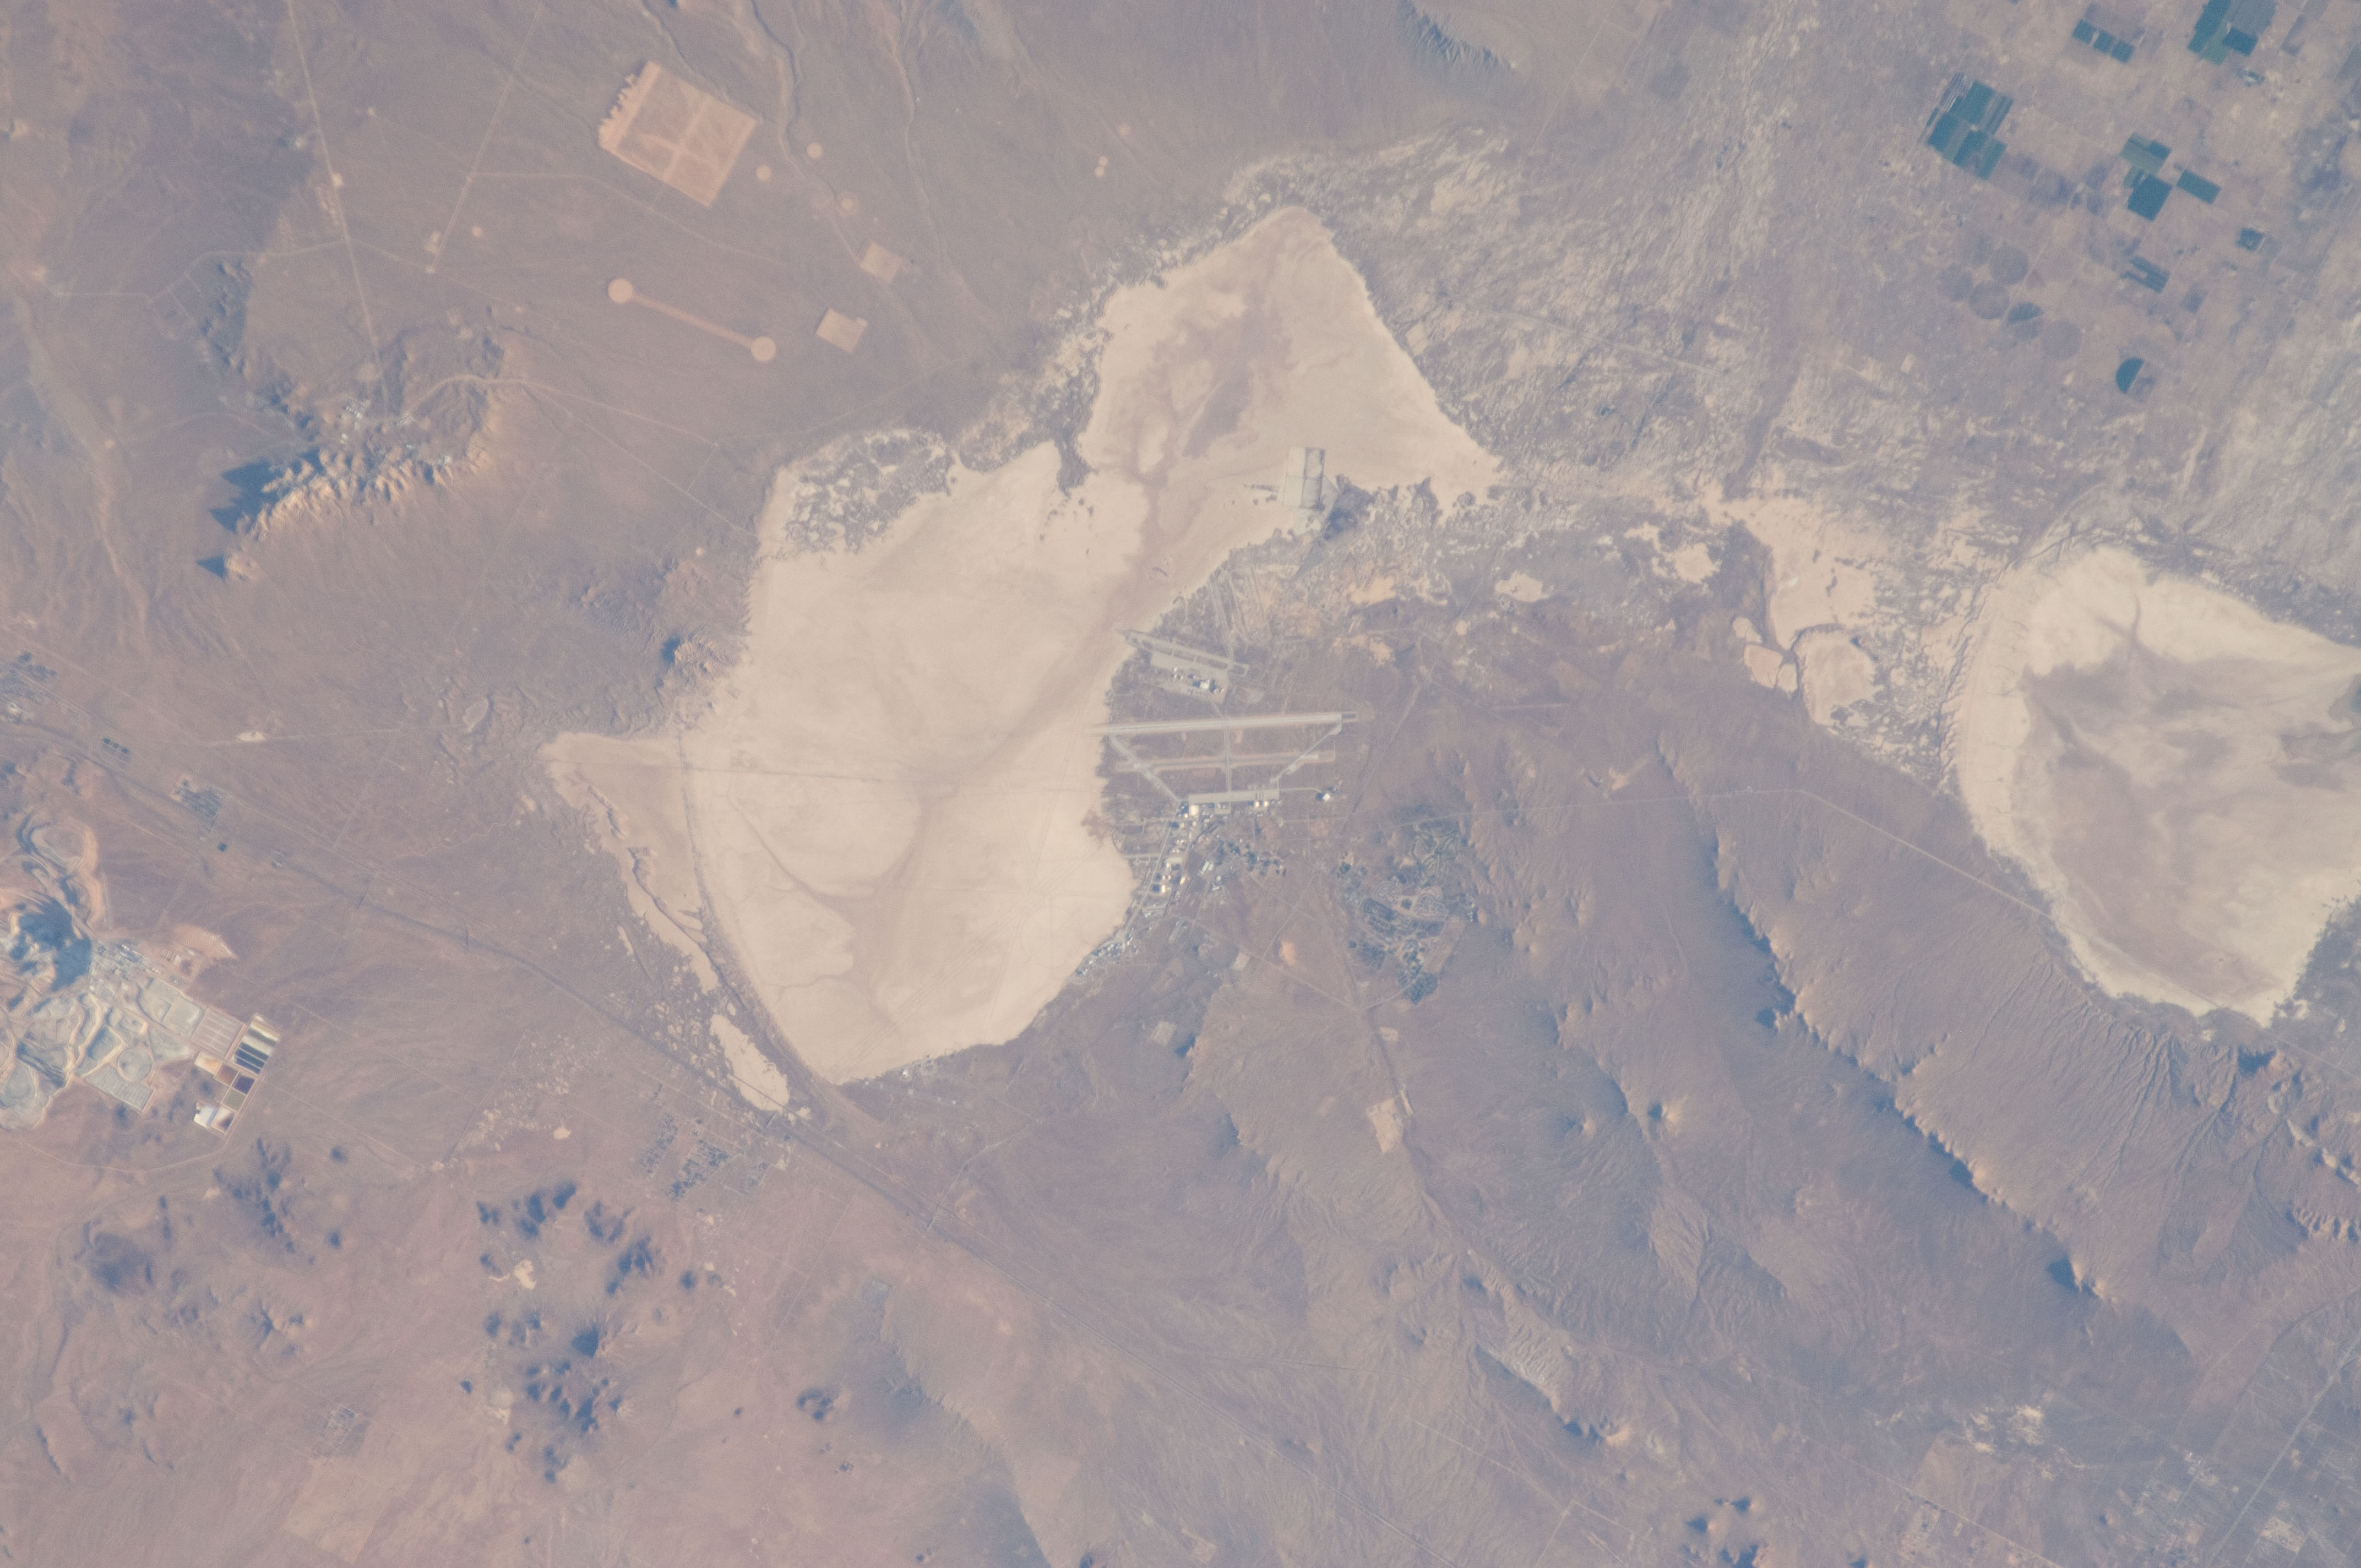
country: USA-CALIFORNIA
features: DES.
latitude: 34.9
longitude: -117.9
